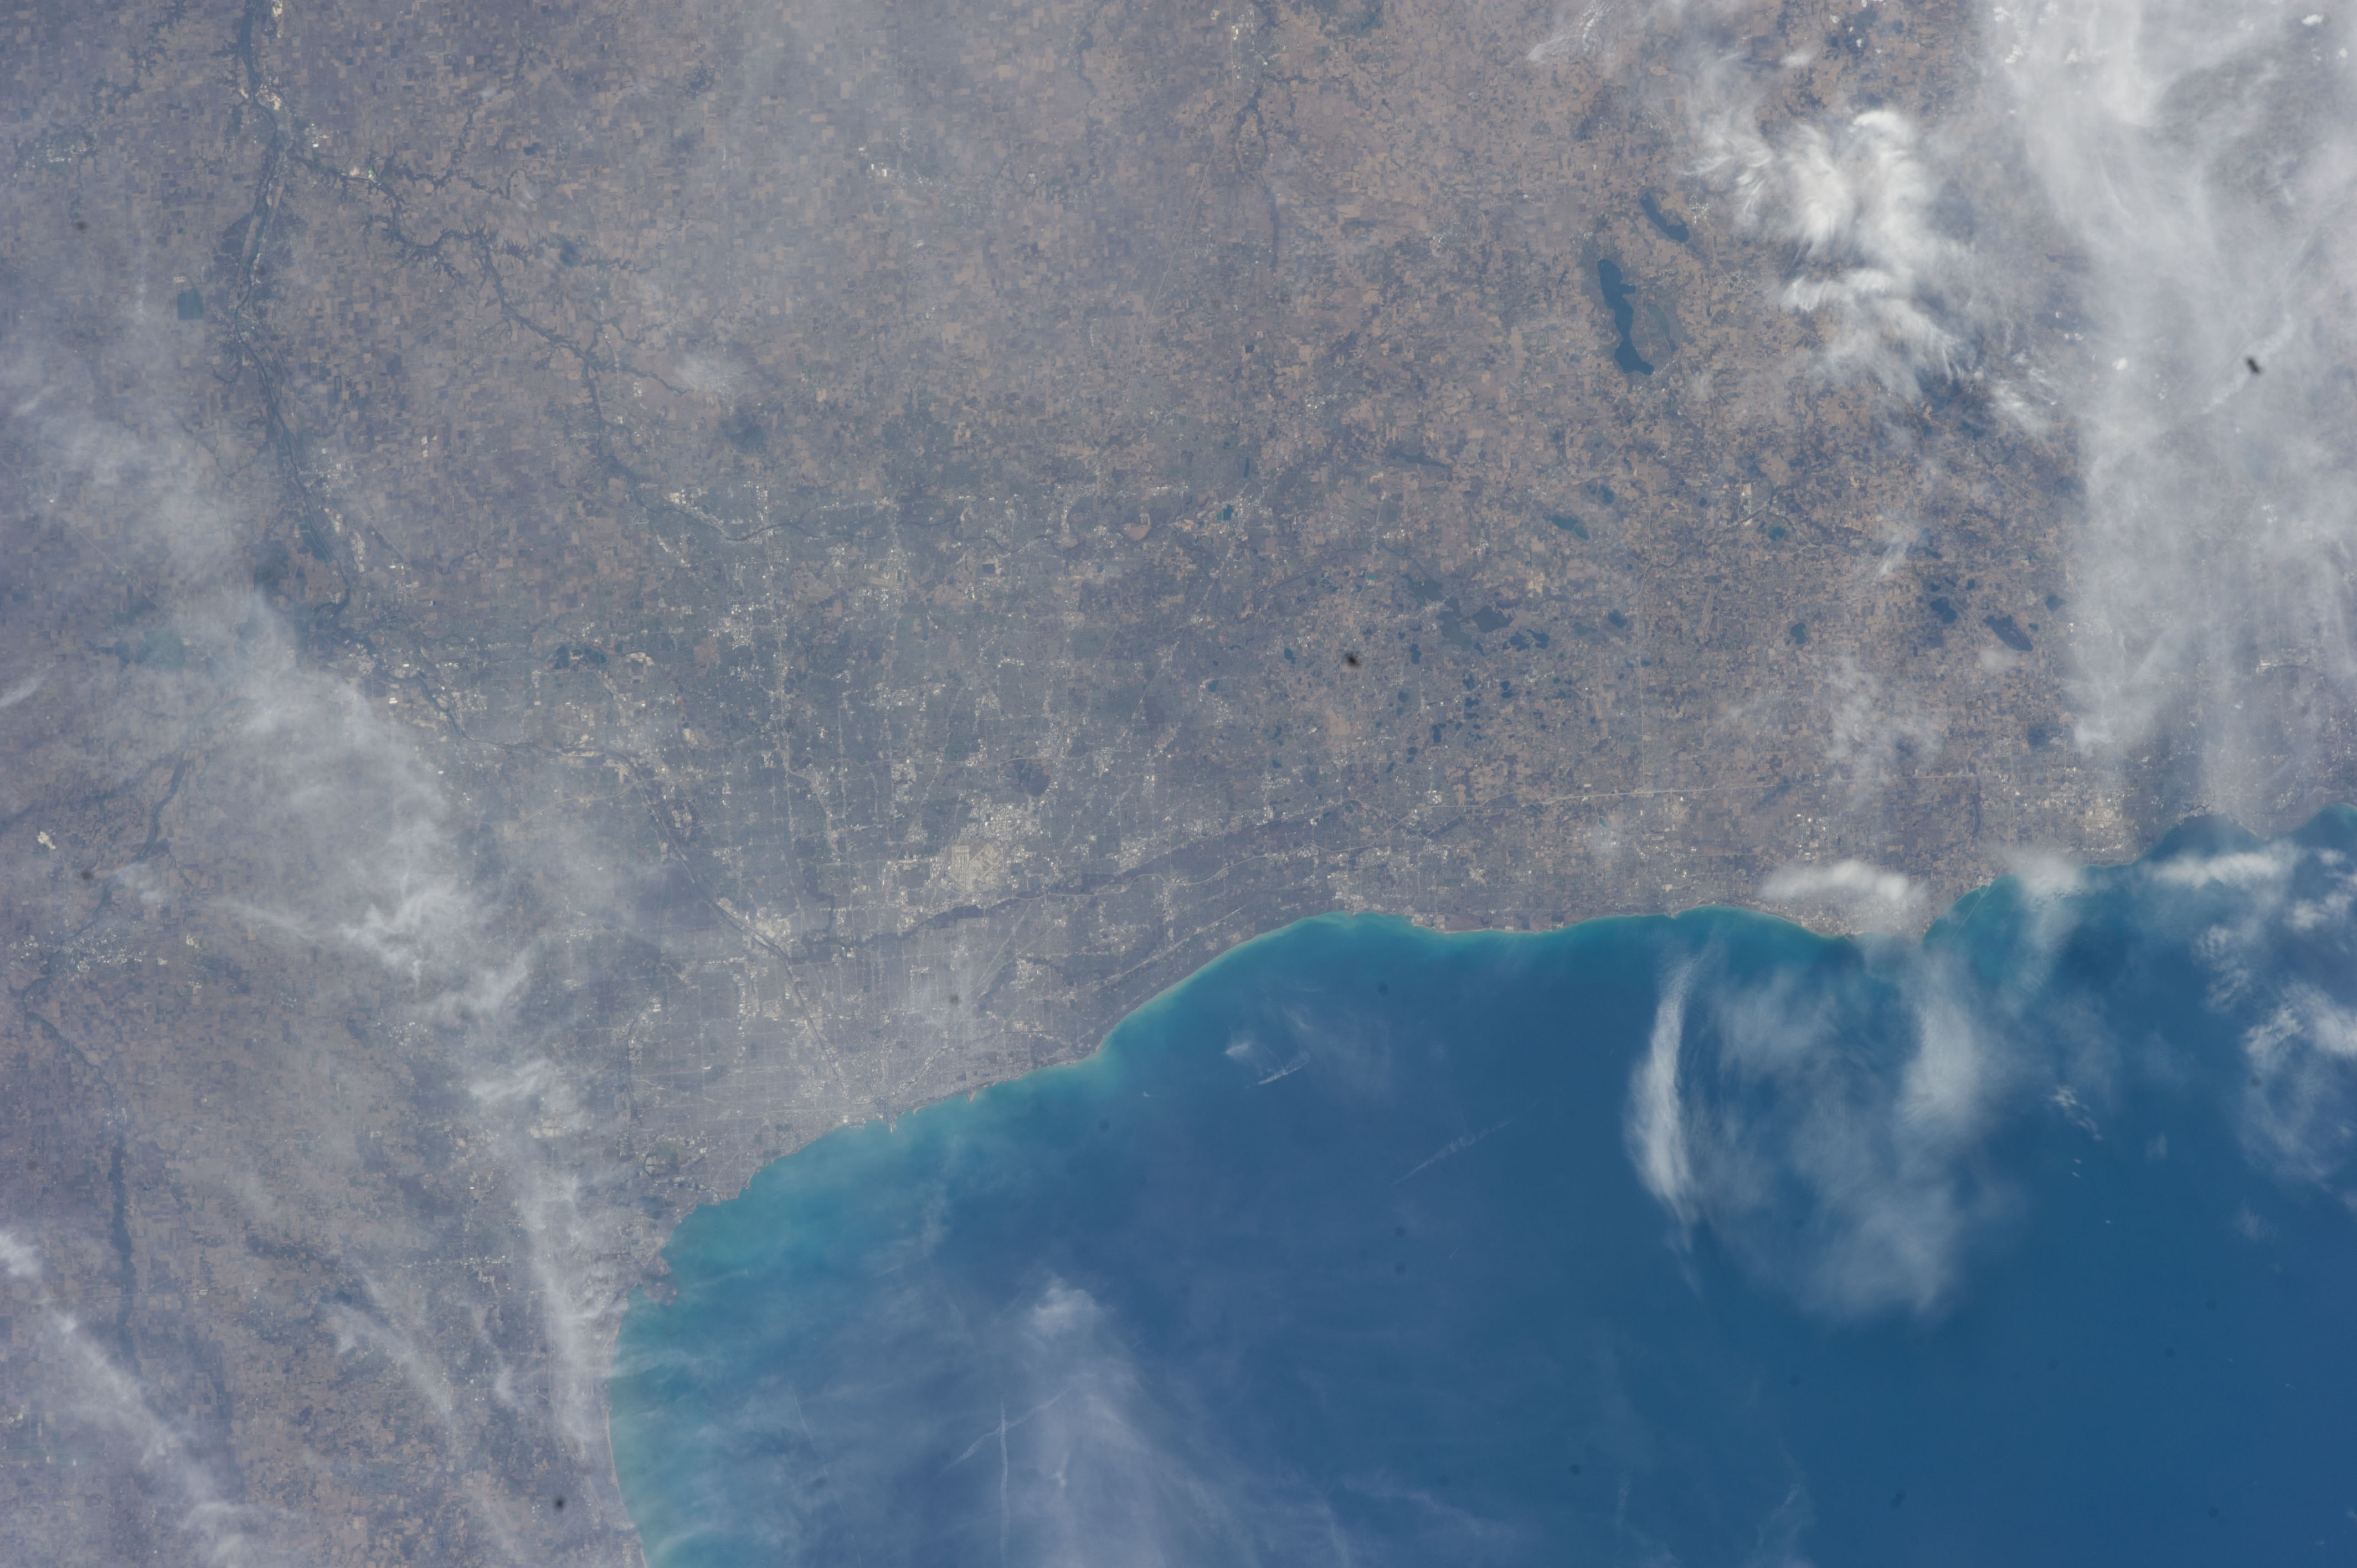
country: USA-ILLINOIS
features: CHICAGO, LAKE MICHIGAN, FARMLANDS
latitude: 42.2
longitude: -88.0
